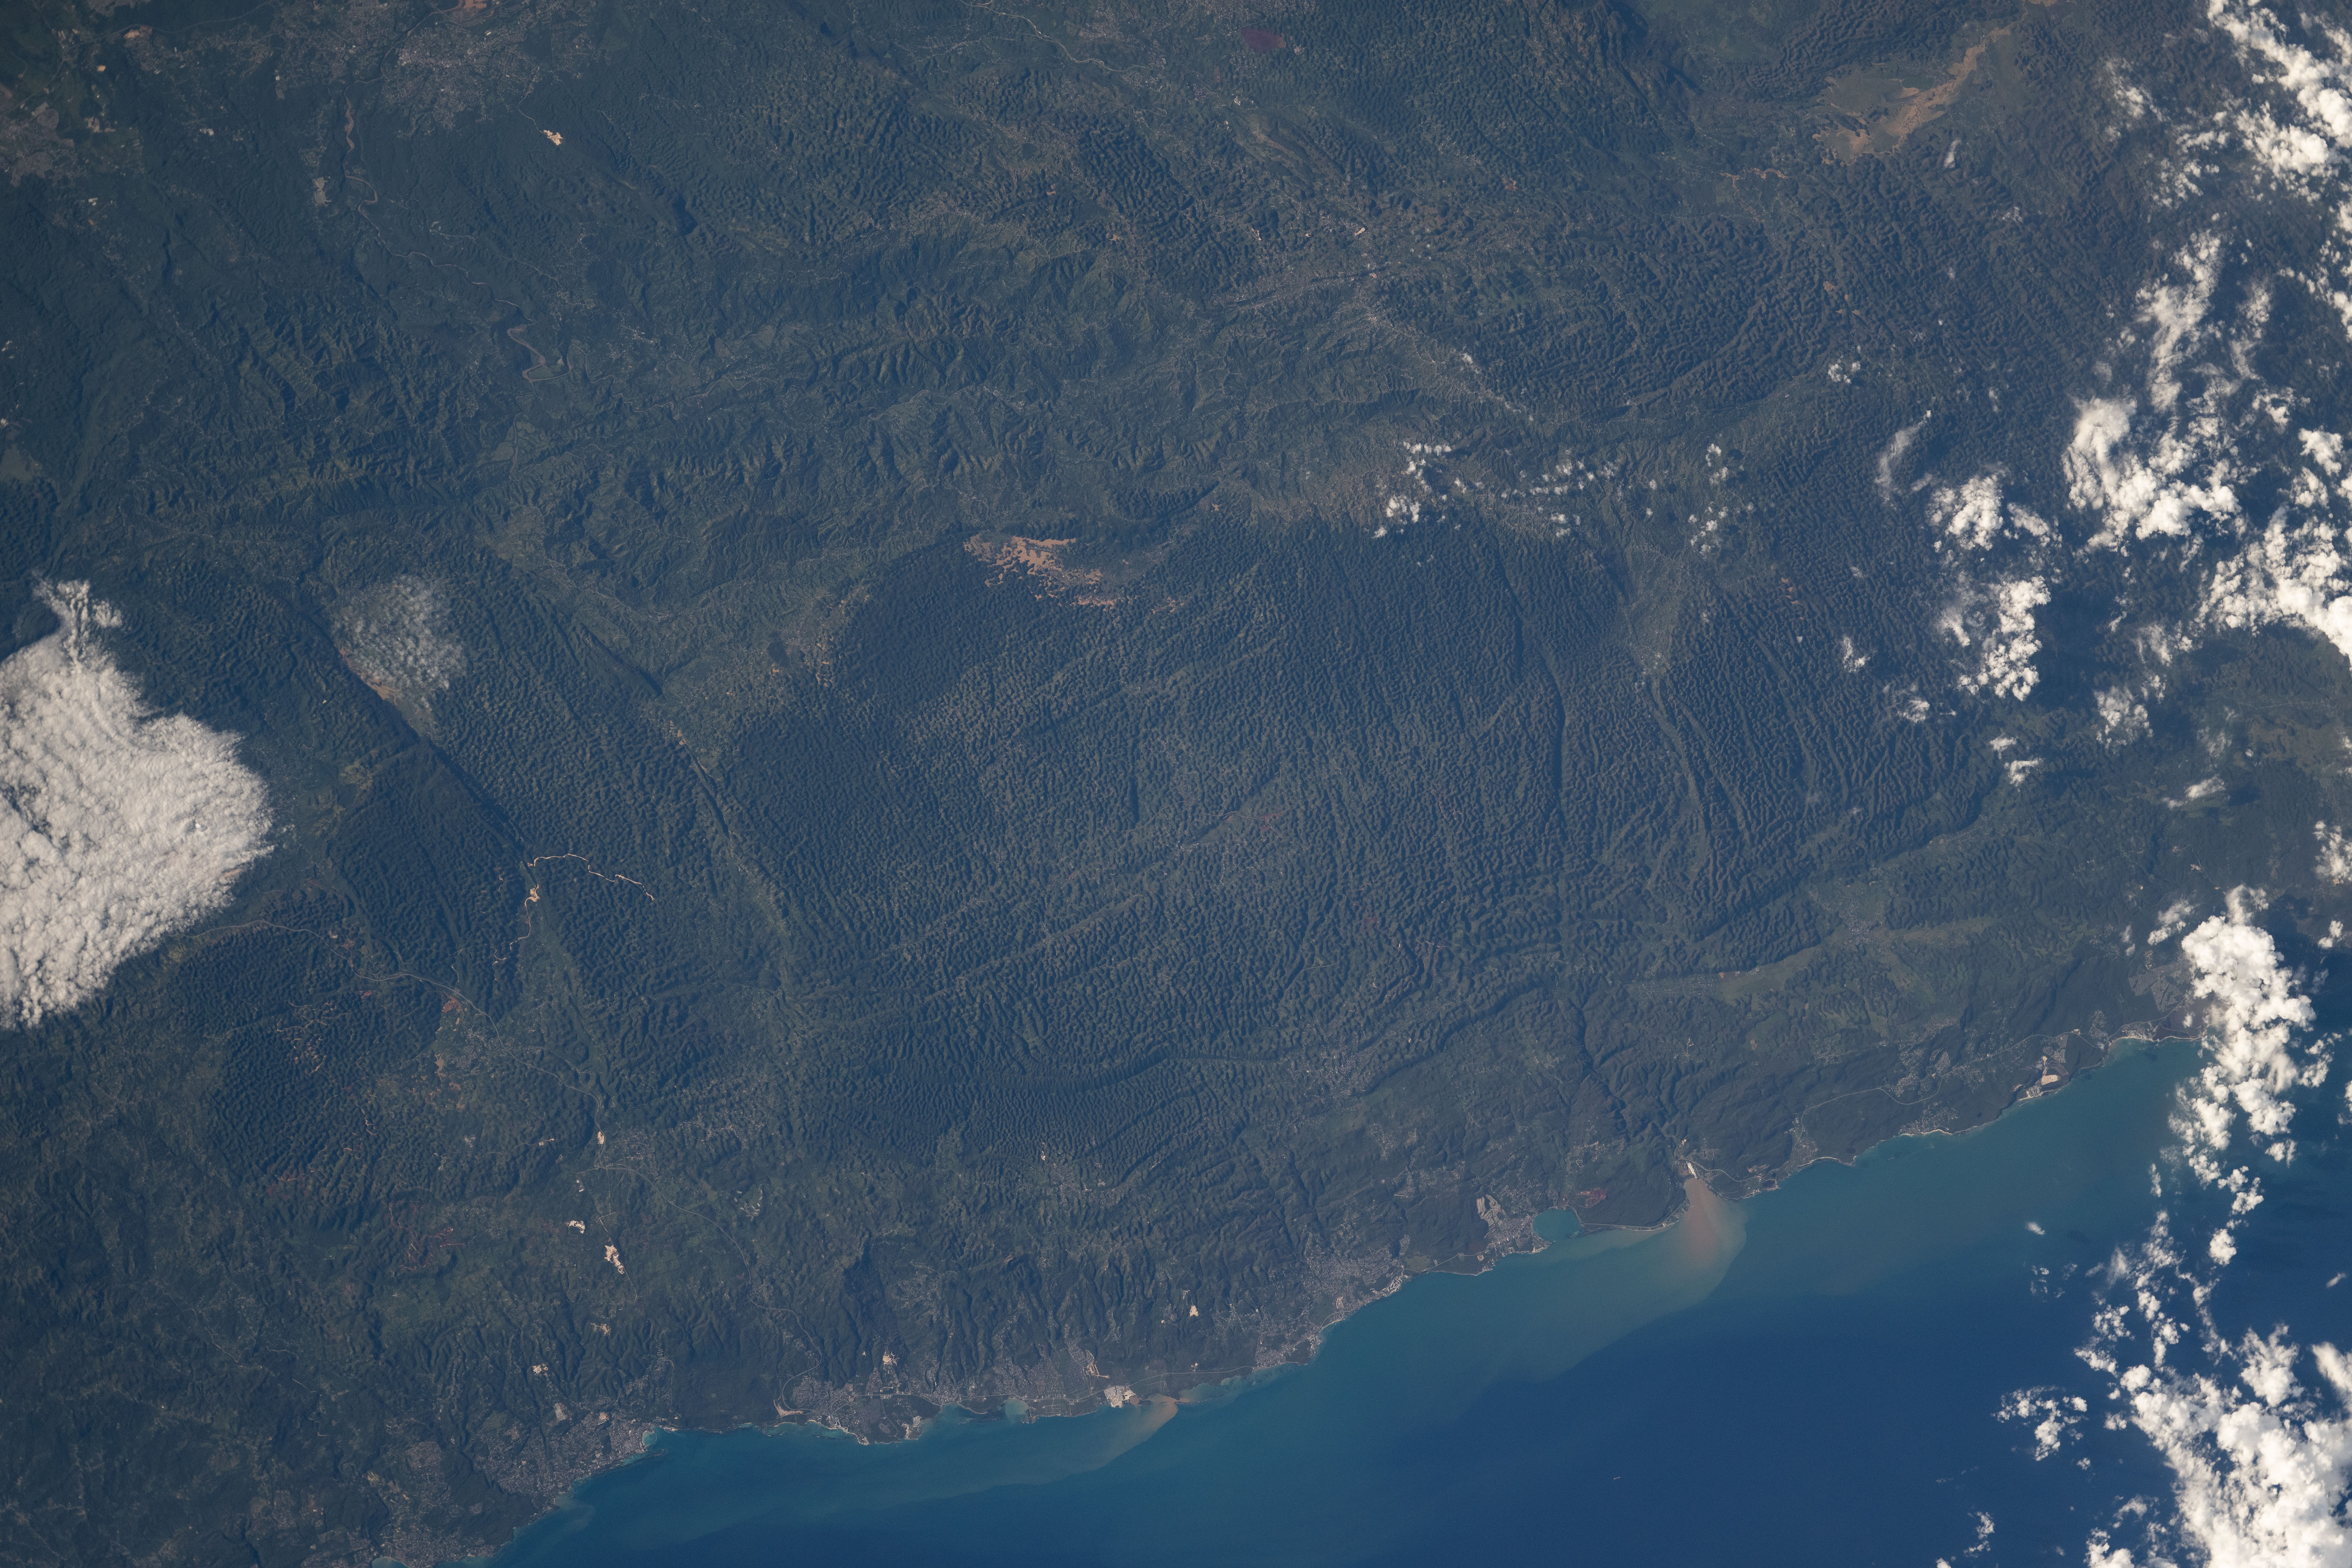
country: JAMAICA
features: MONEAGUE, CLOUDS, COAST, COASTLINE, BEACH, RUNAWAY BAY, RIO BUENO, BROWNS TOWN, ST ANNS BAY, CLARKS TOWN, CARIBBEAN SEA
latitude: 18.3
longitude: -77.4
